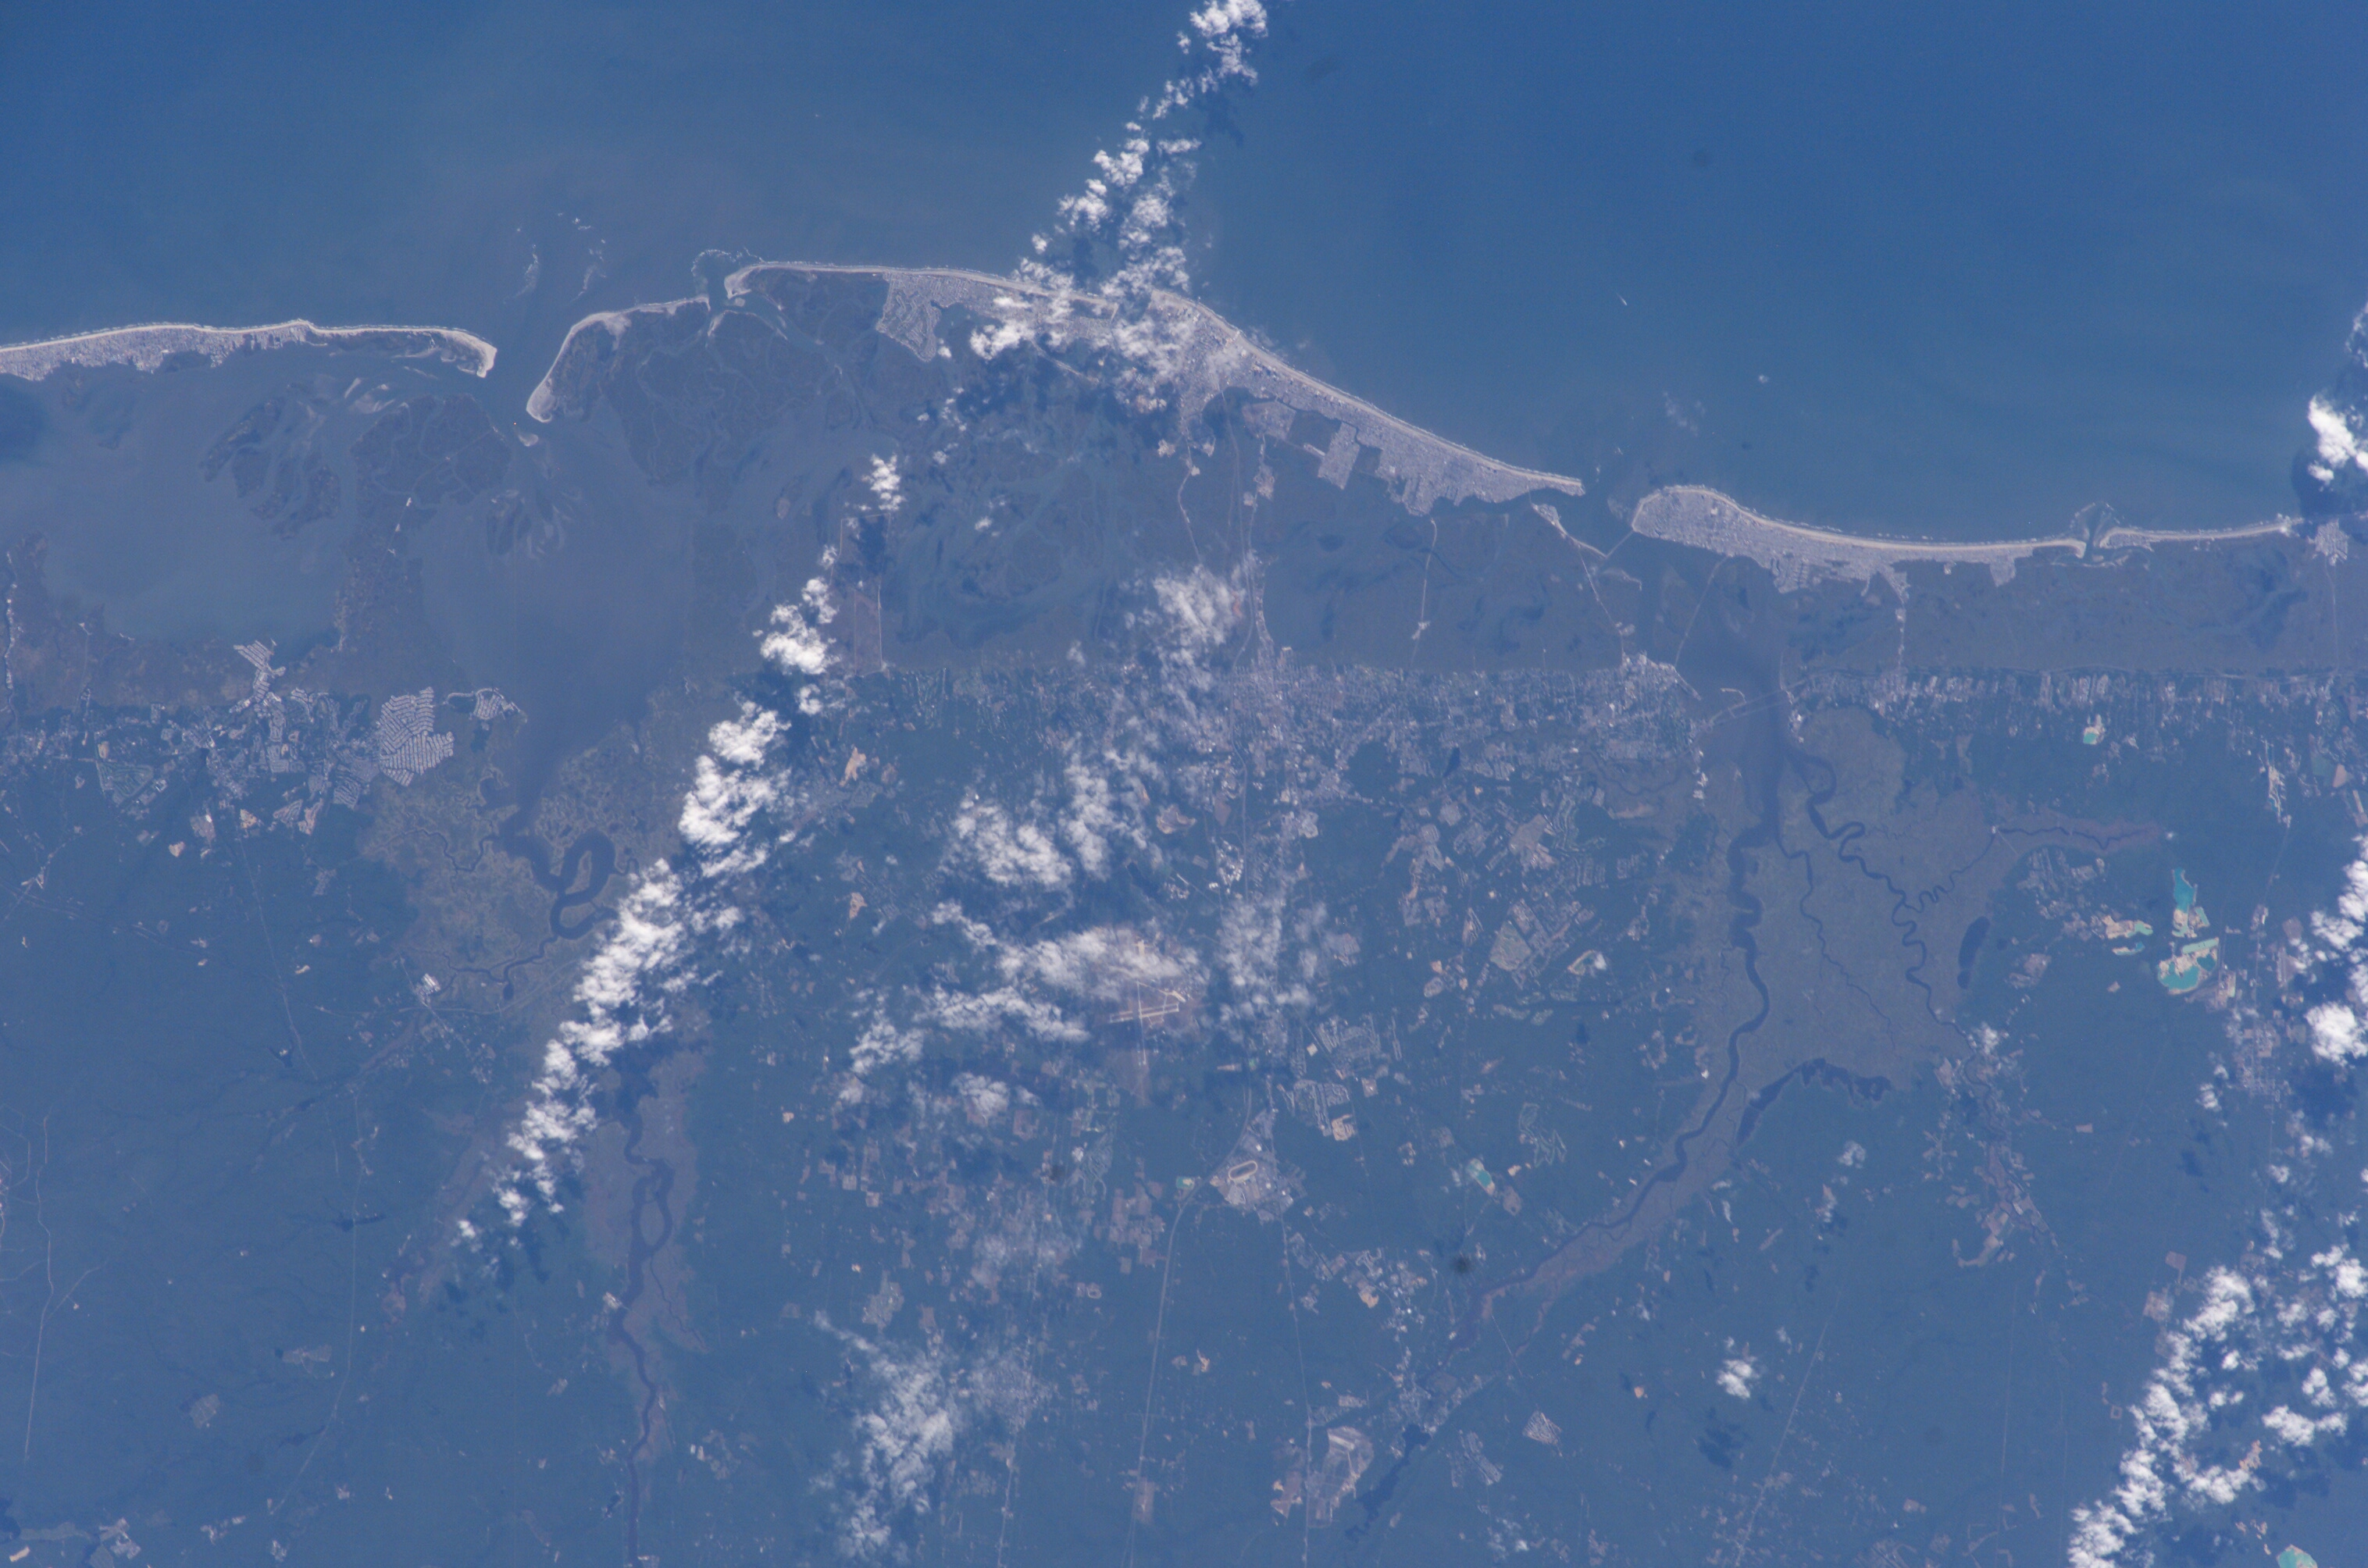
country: USA-NEW JERSEY
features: ATLANTIC CITY, OCEAN CITY
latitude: 39.5
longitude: -74.5
